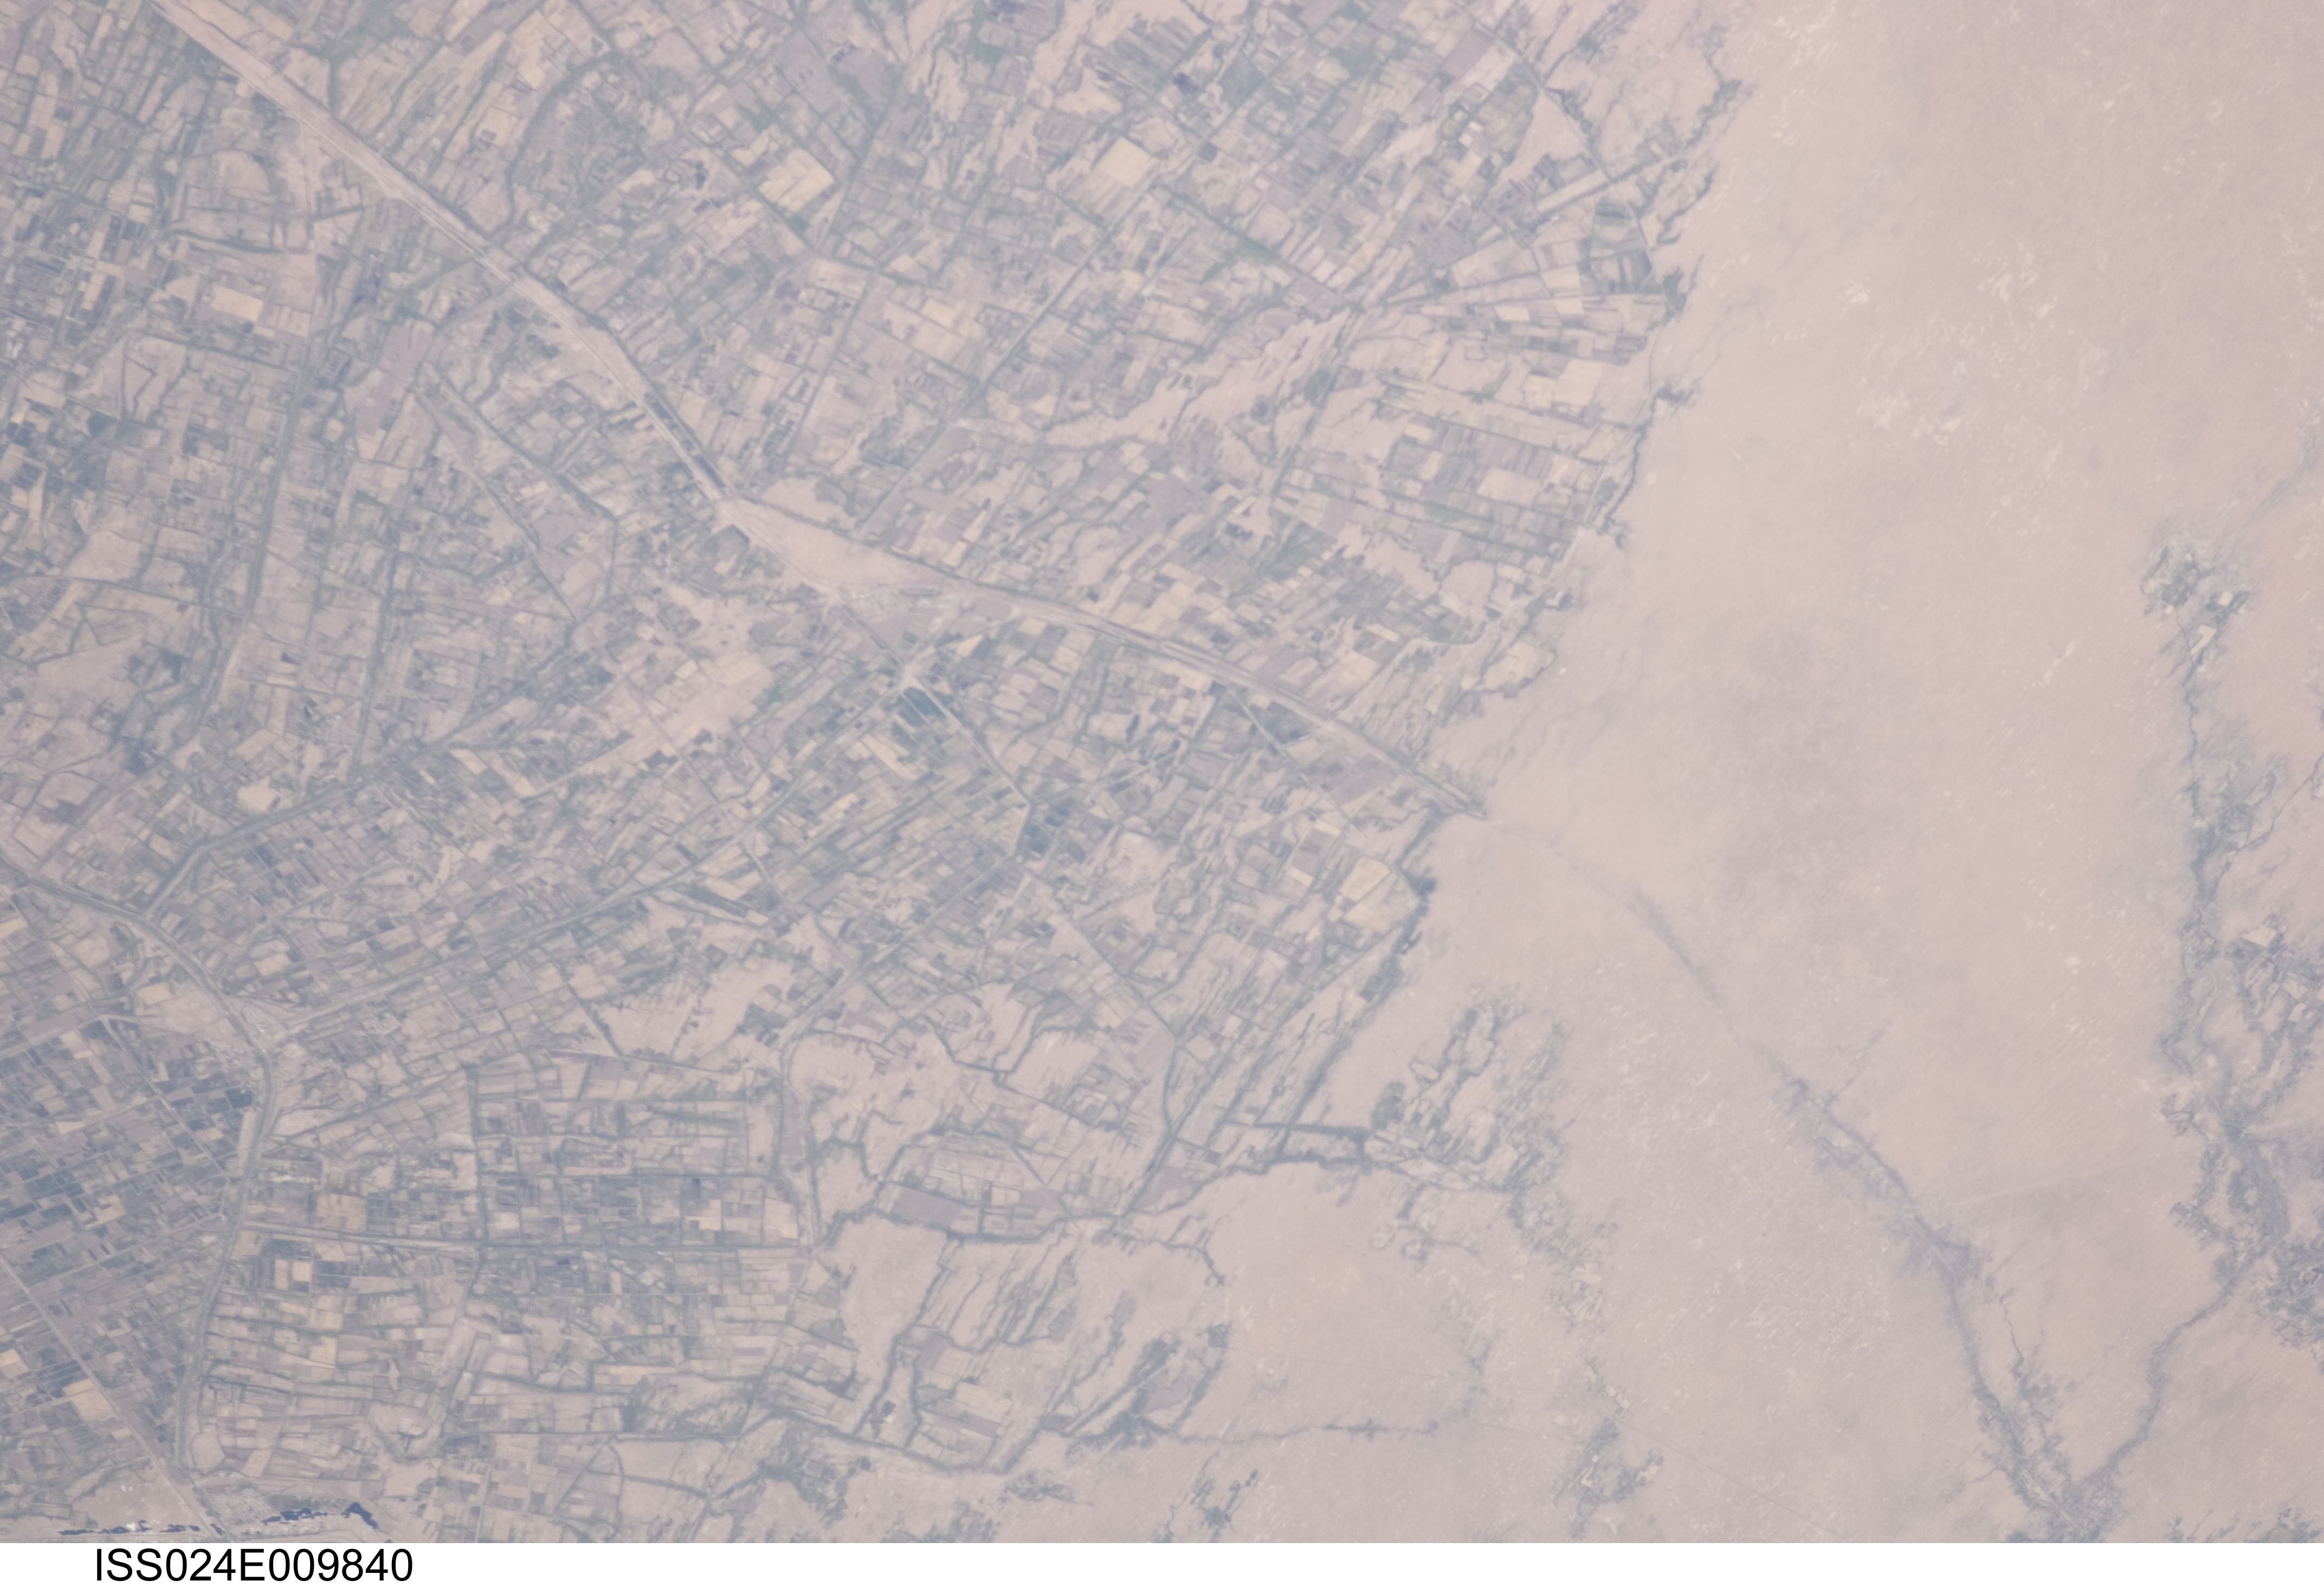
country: TURKMENISTAN
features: SAKAR CHAGA AREA, DESERT, AGR.
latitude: 37.5
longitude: 61.1
